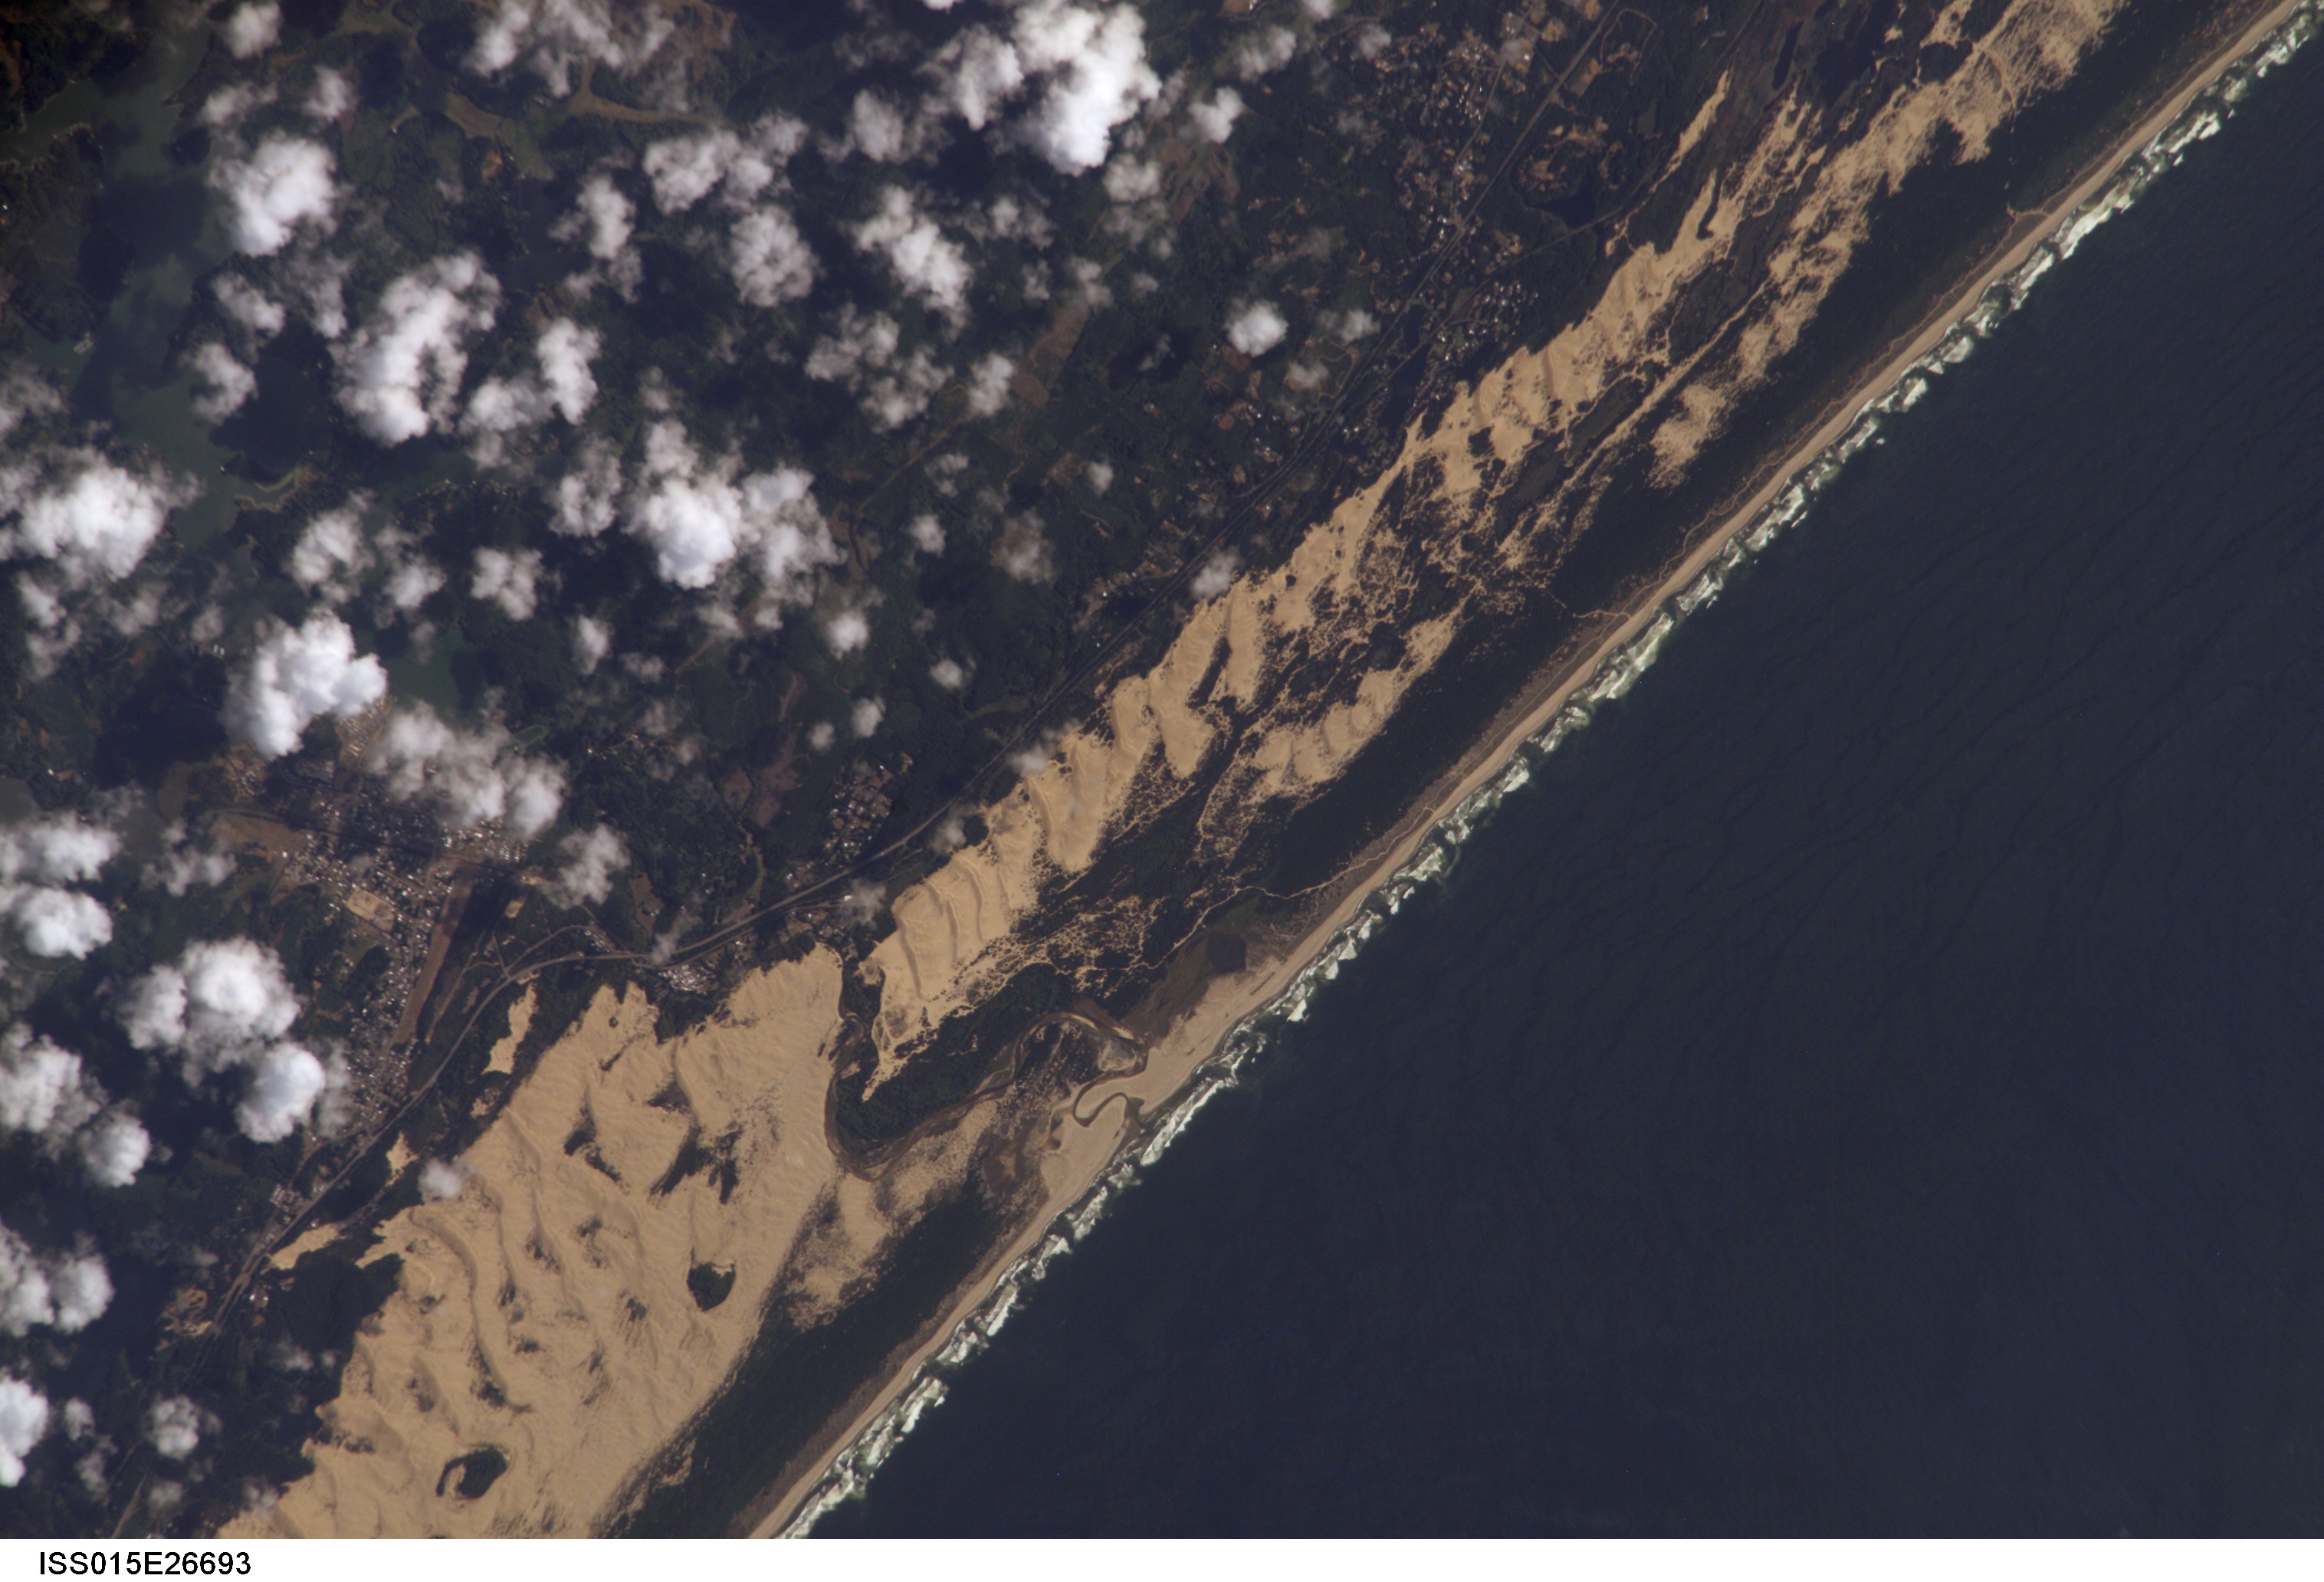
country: USA-OREGON
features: LAKESIDE, DUNES, TENMILE CR., COAST
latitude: 43.6
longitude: -124.2
